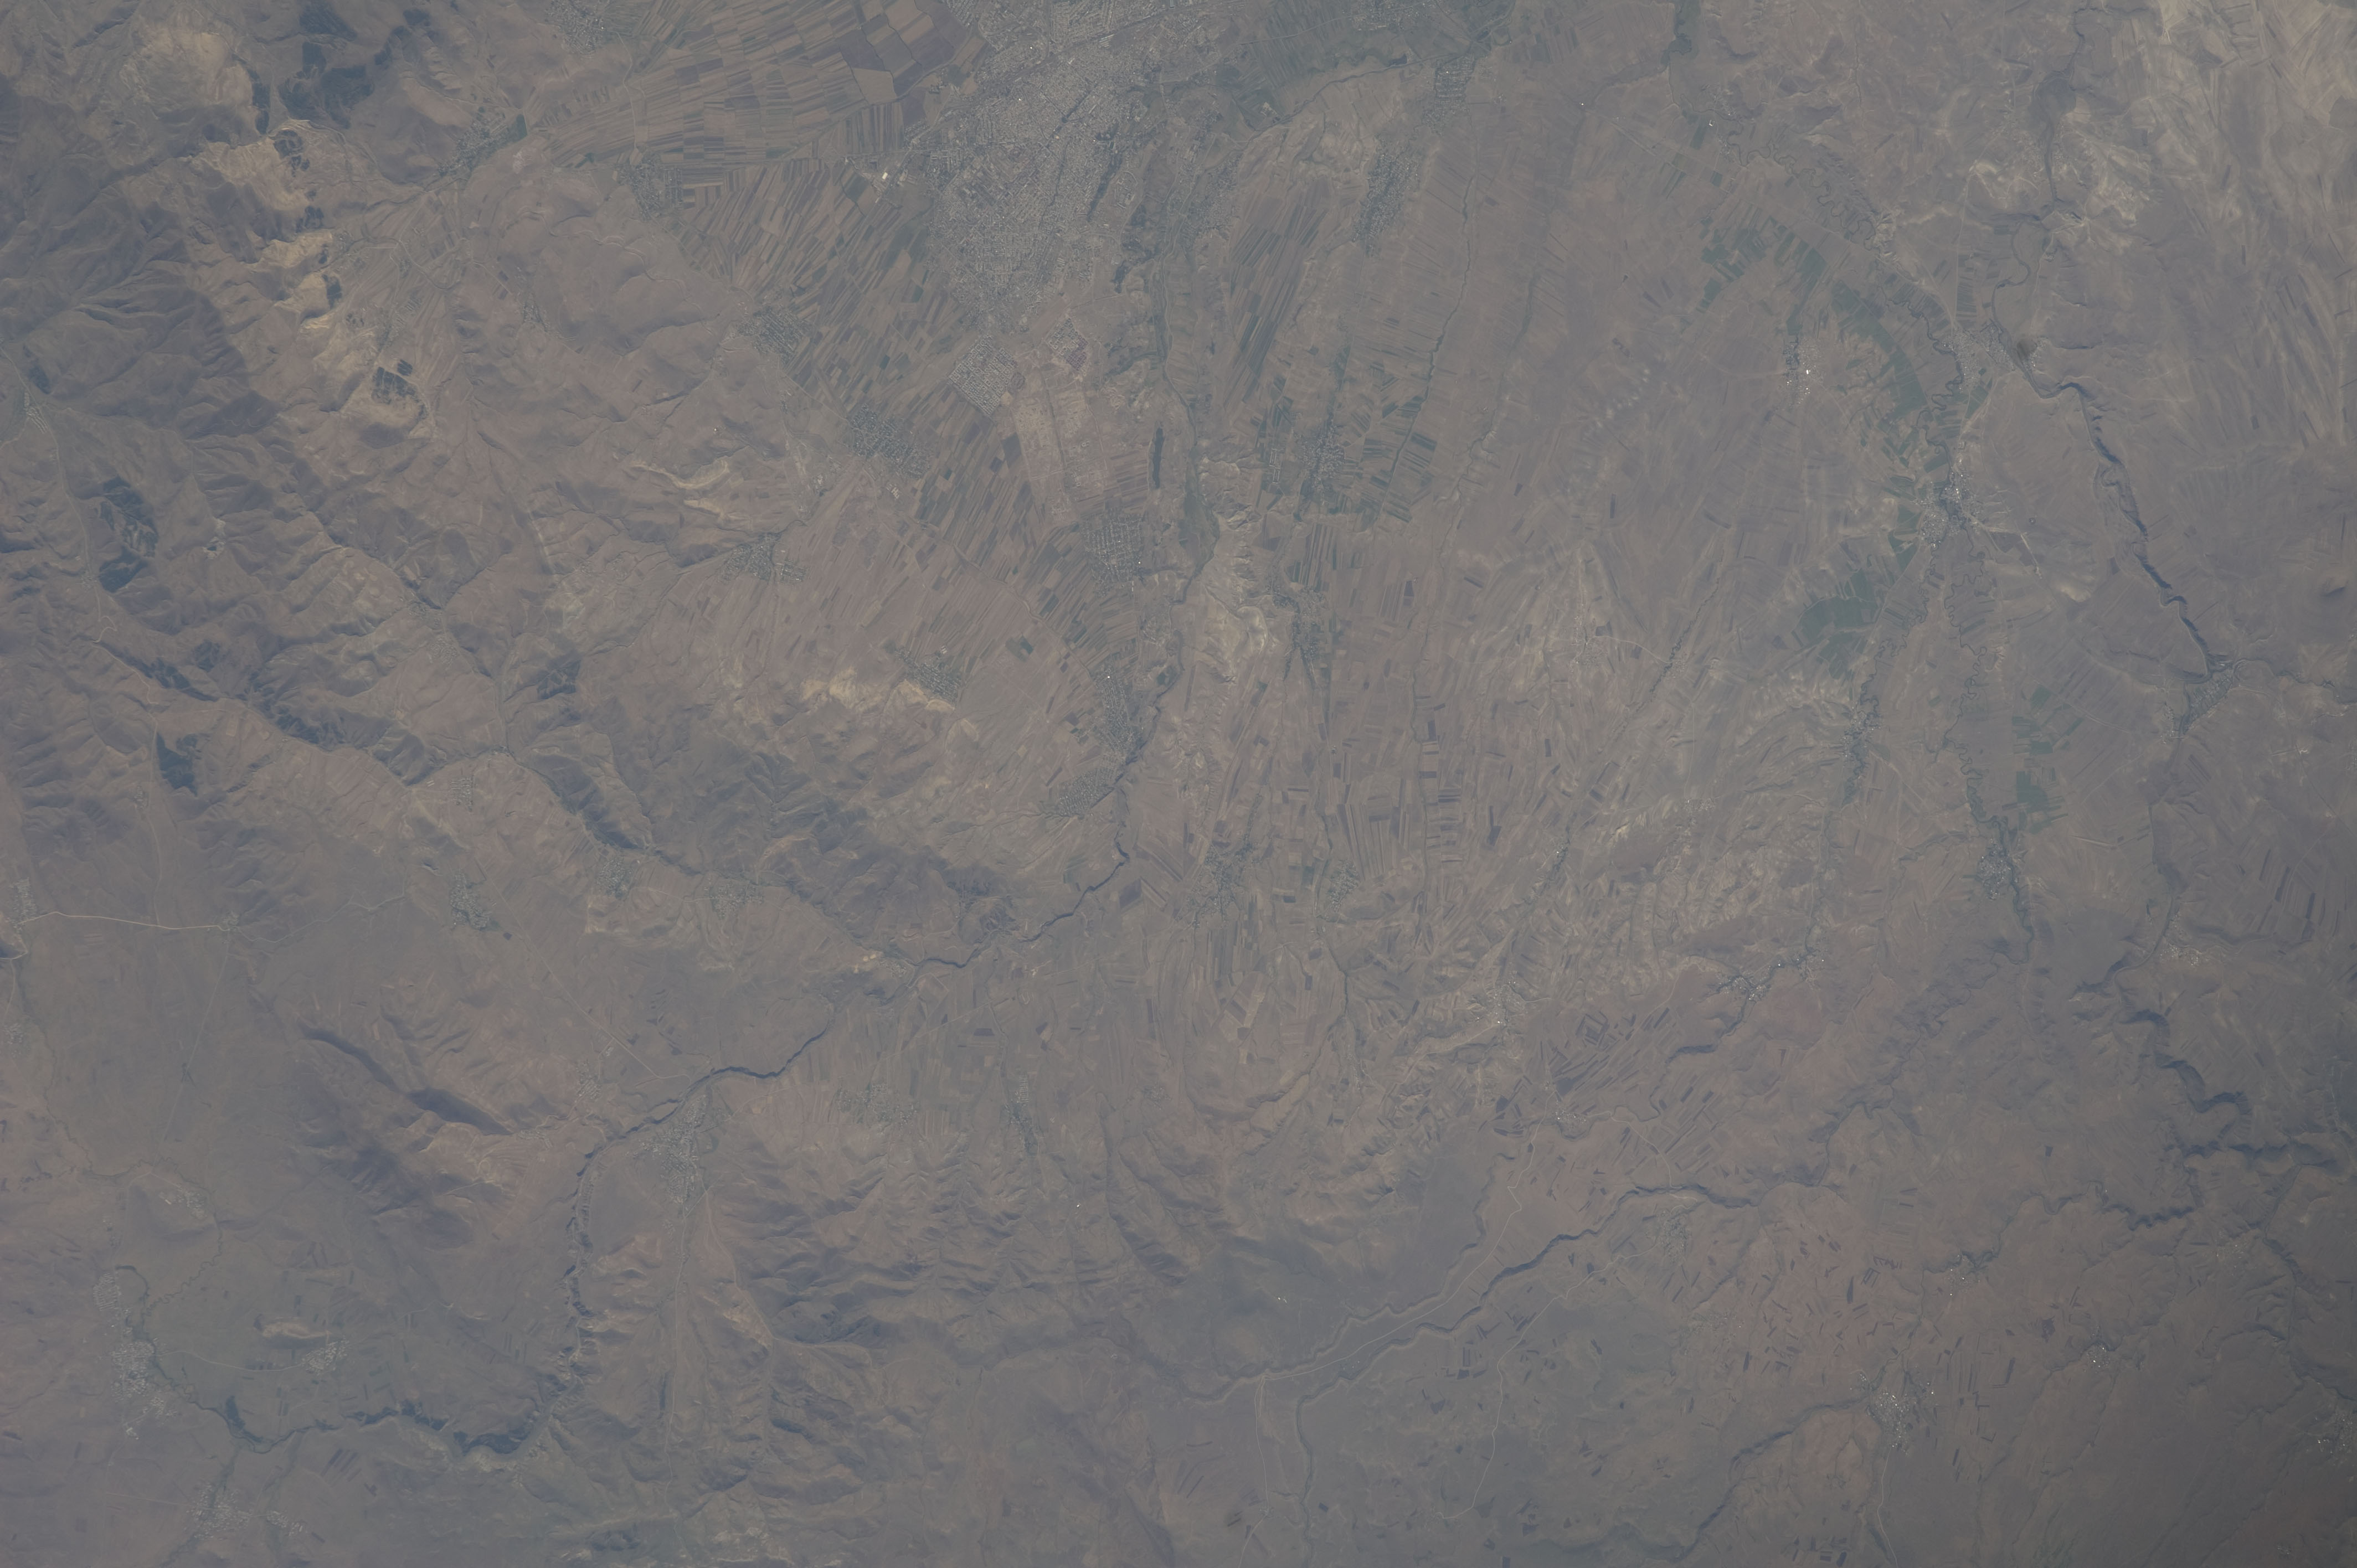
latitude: 40.9
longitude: 43.6
